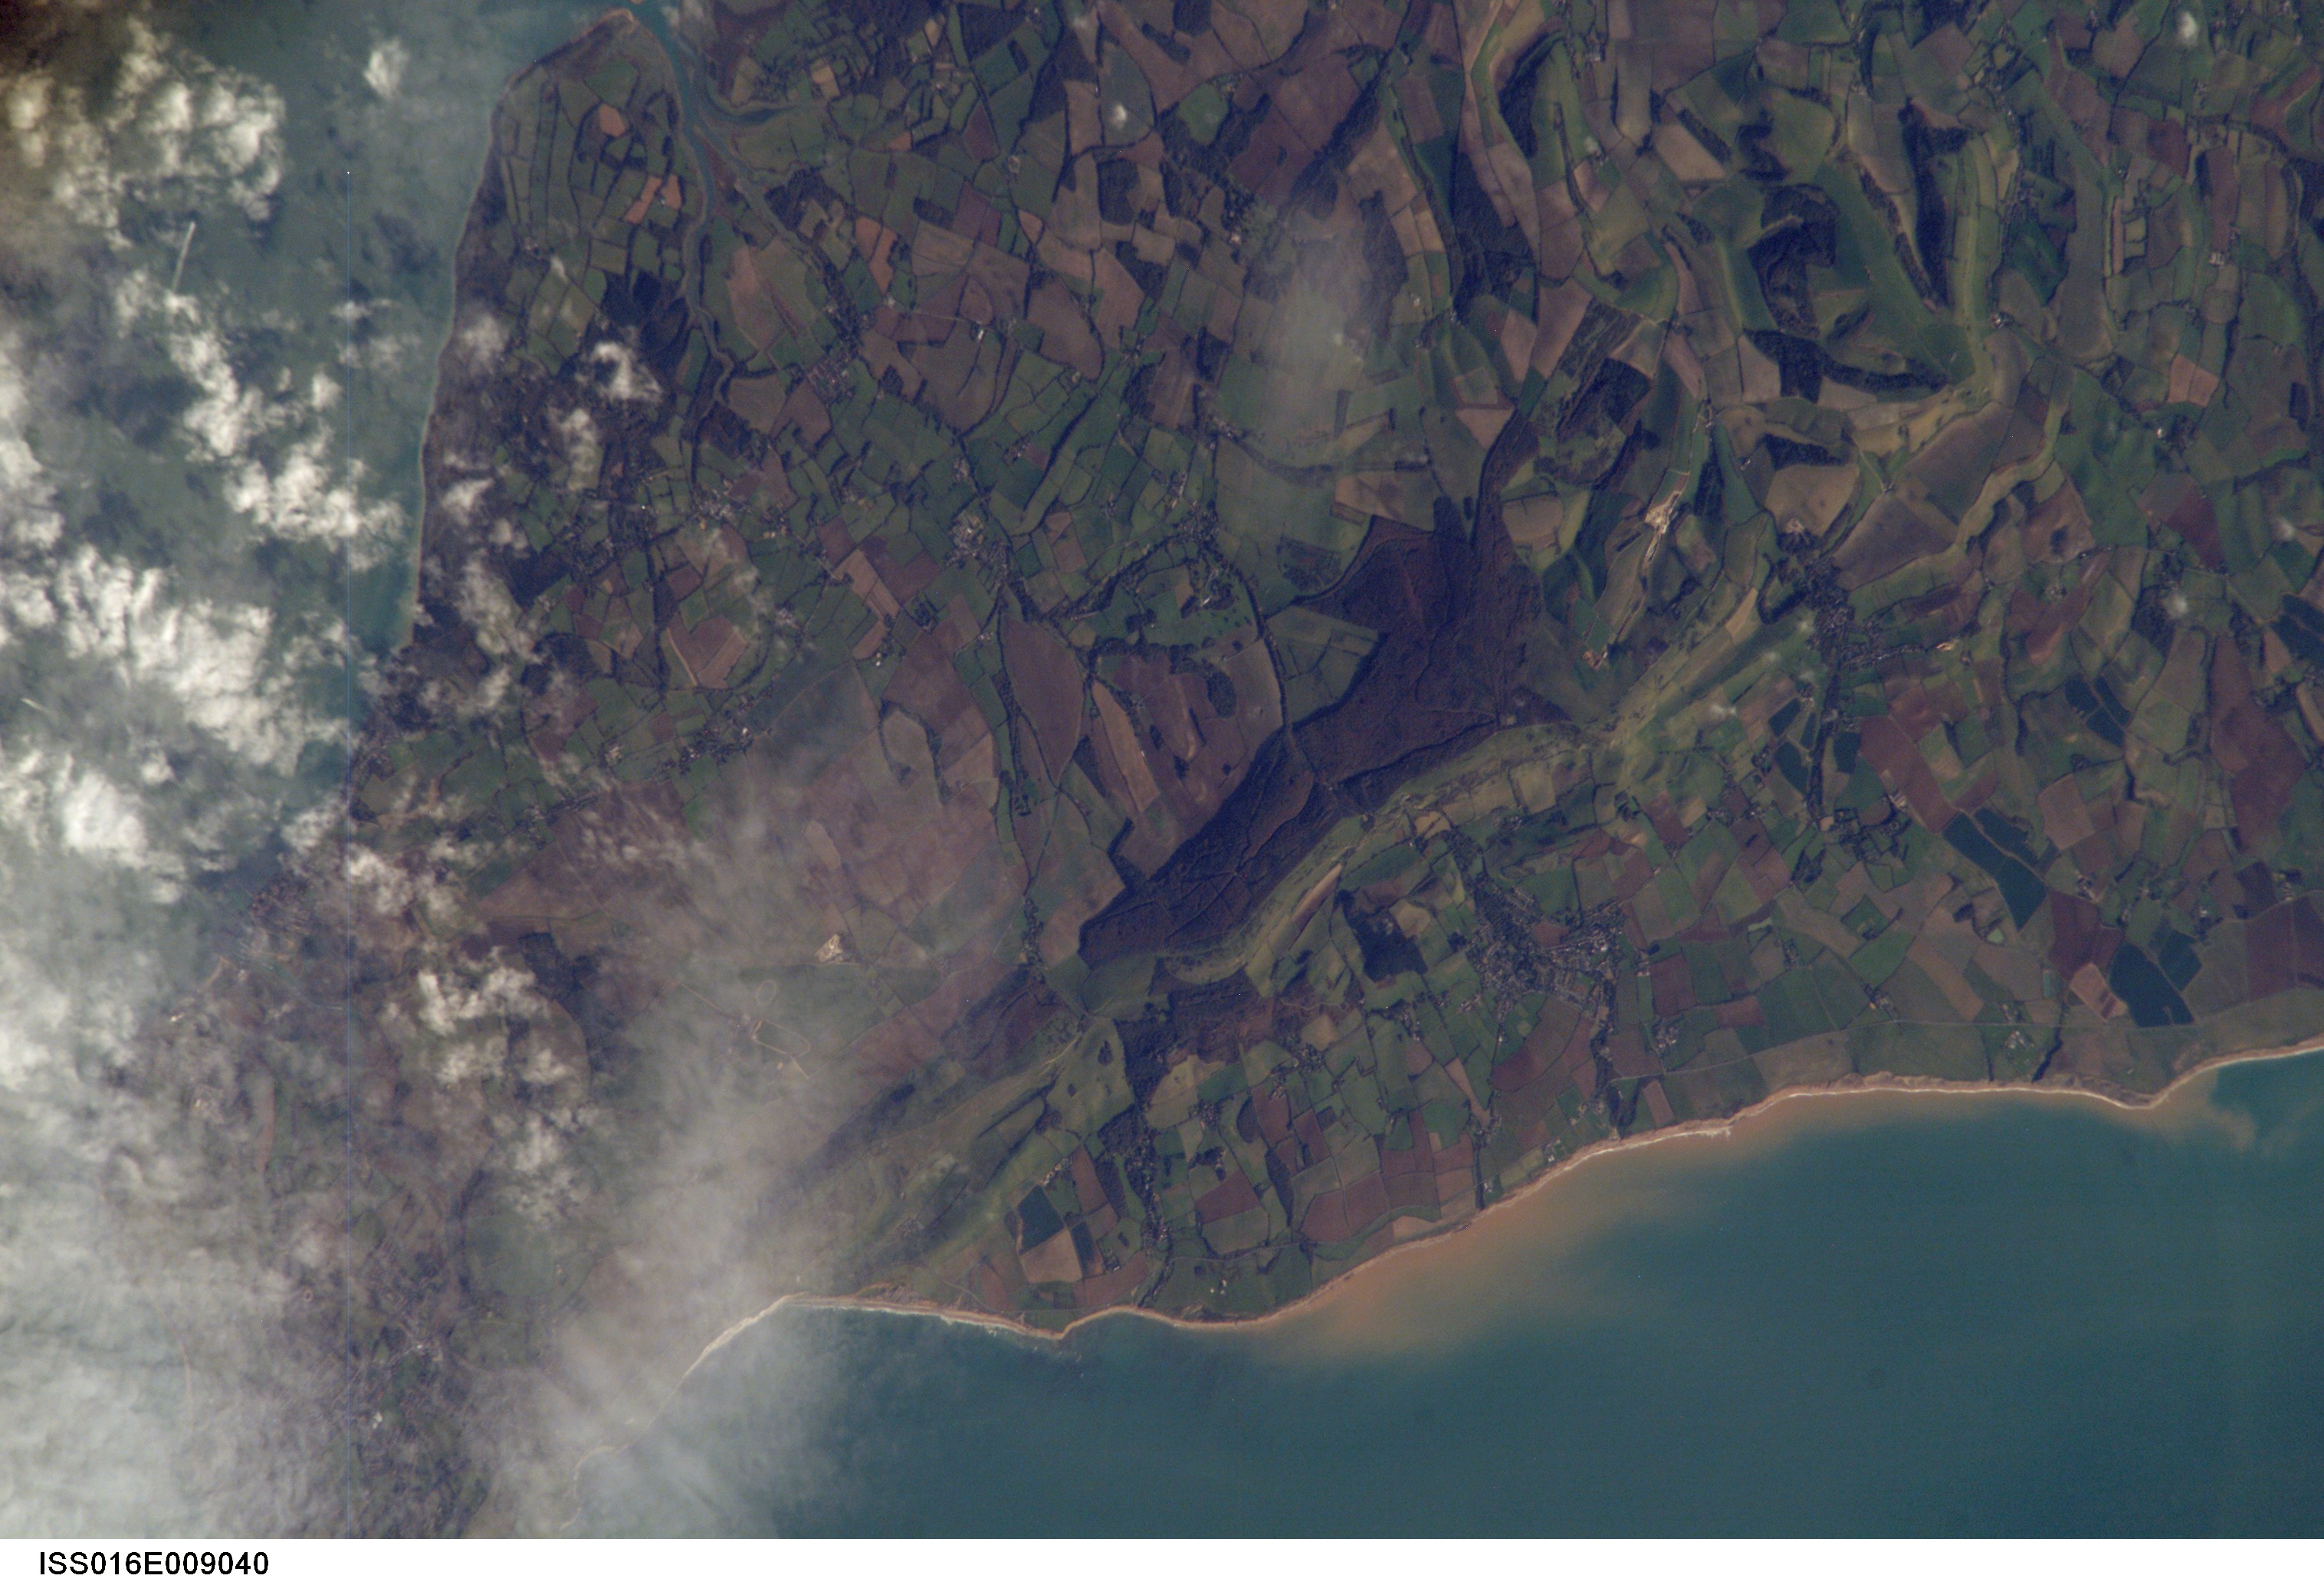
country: UK-ENGLAND
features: THE NEEDLES, I. OF WIGHT
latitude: 50.7
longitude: -1.5
